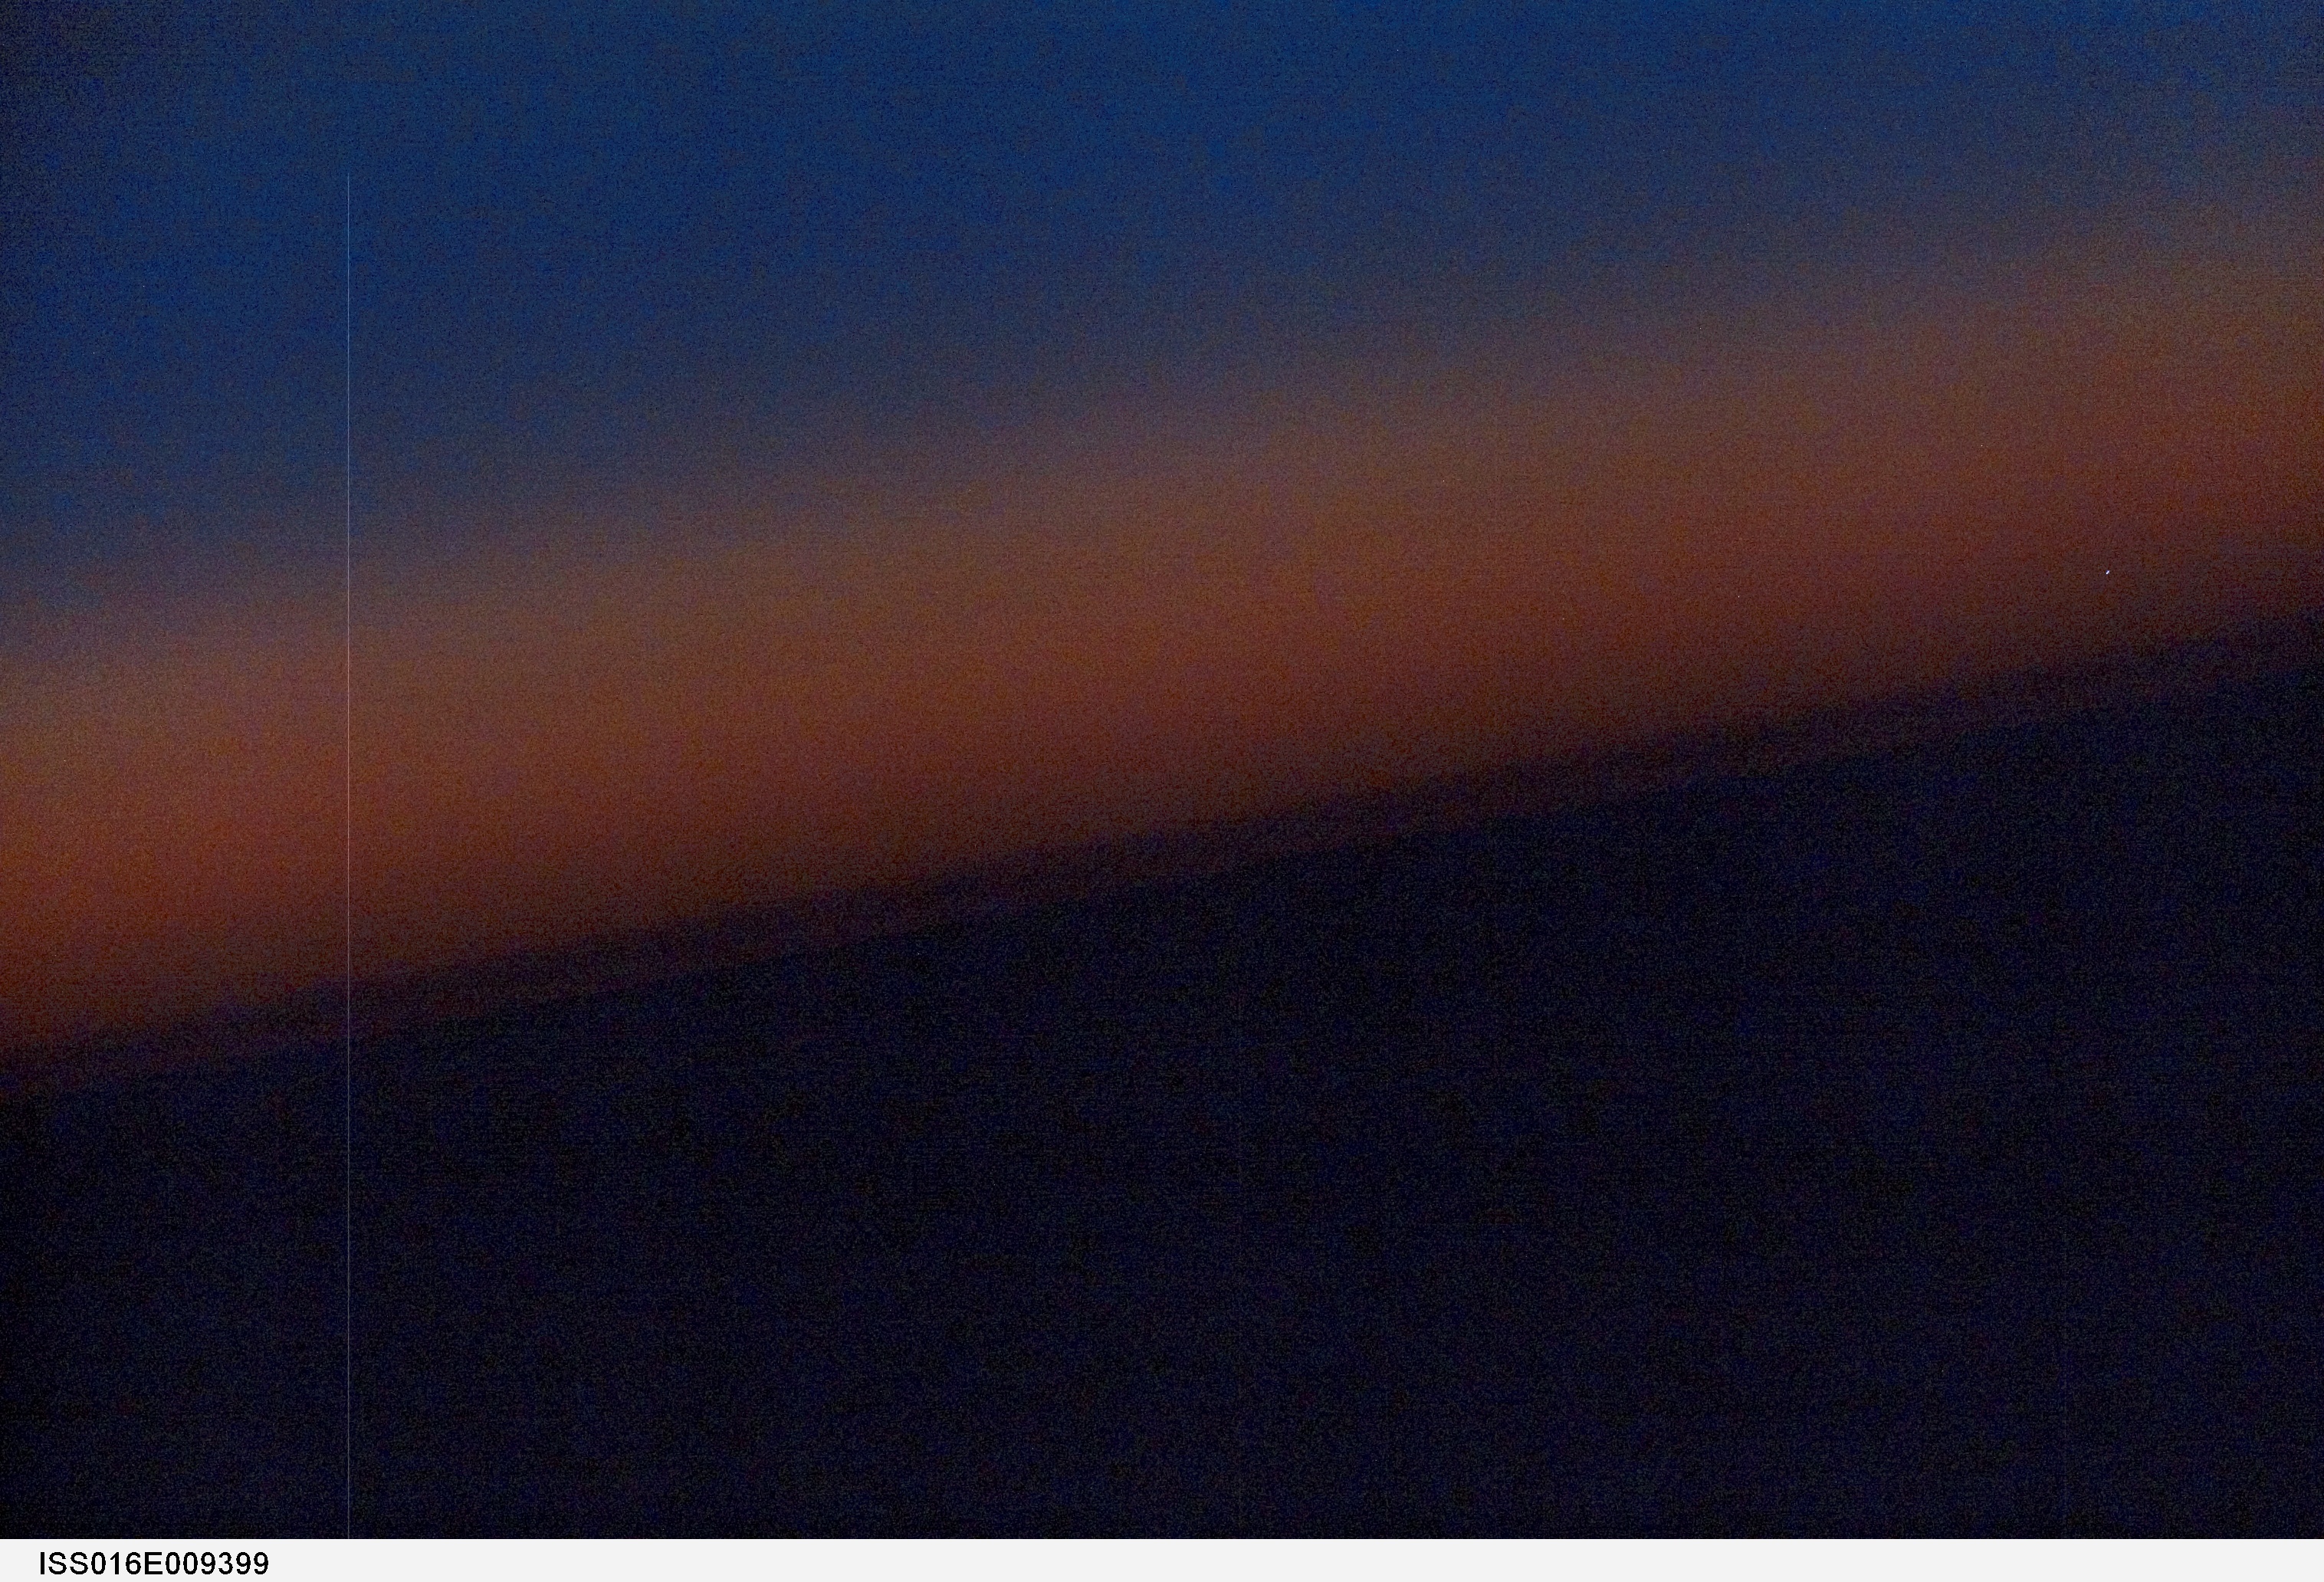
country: PACIFIC OCEAN
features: ATMOSPHERIC LIMB, DAWN
